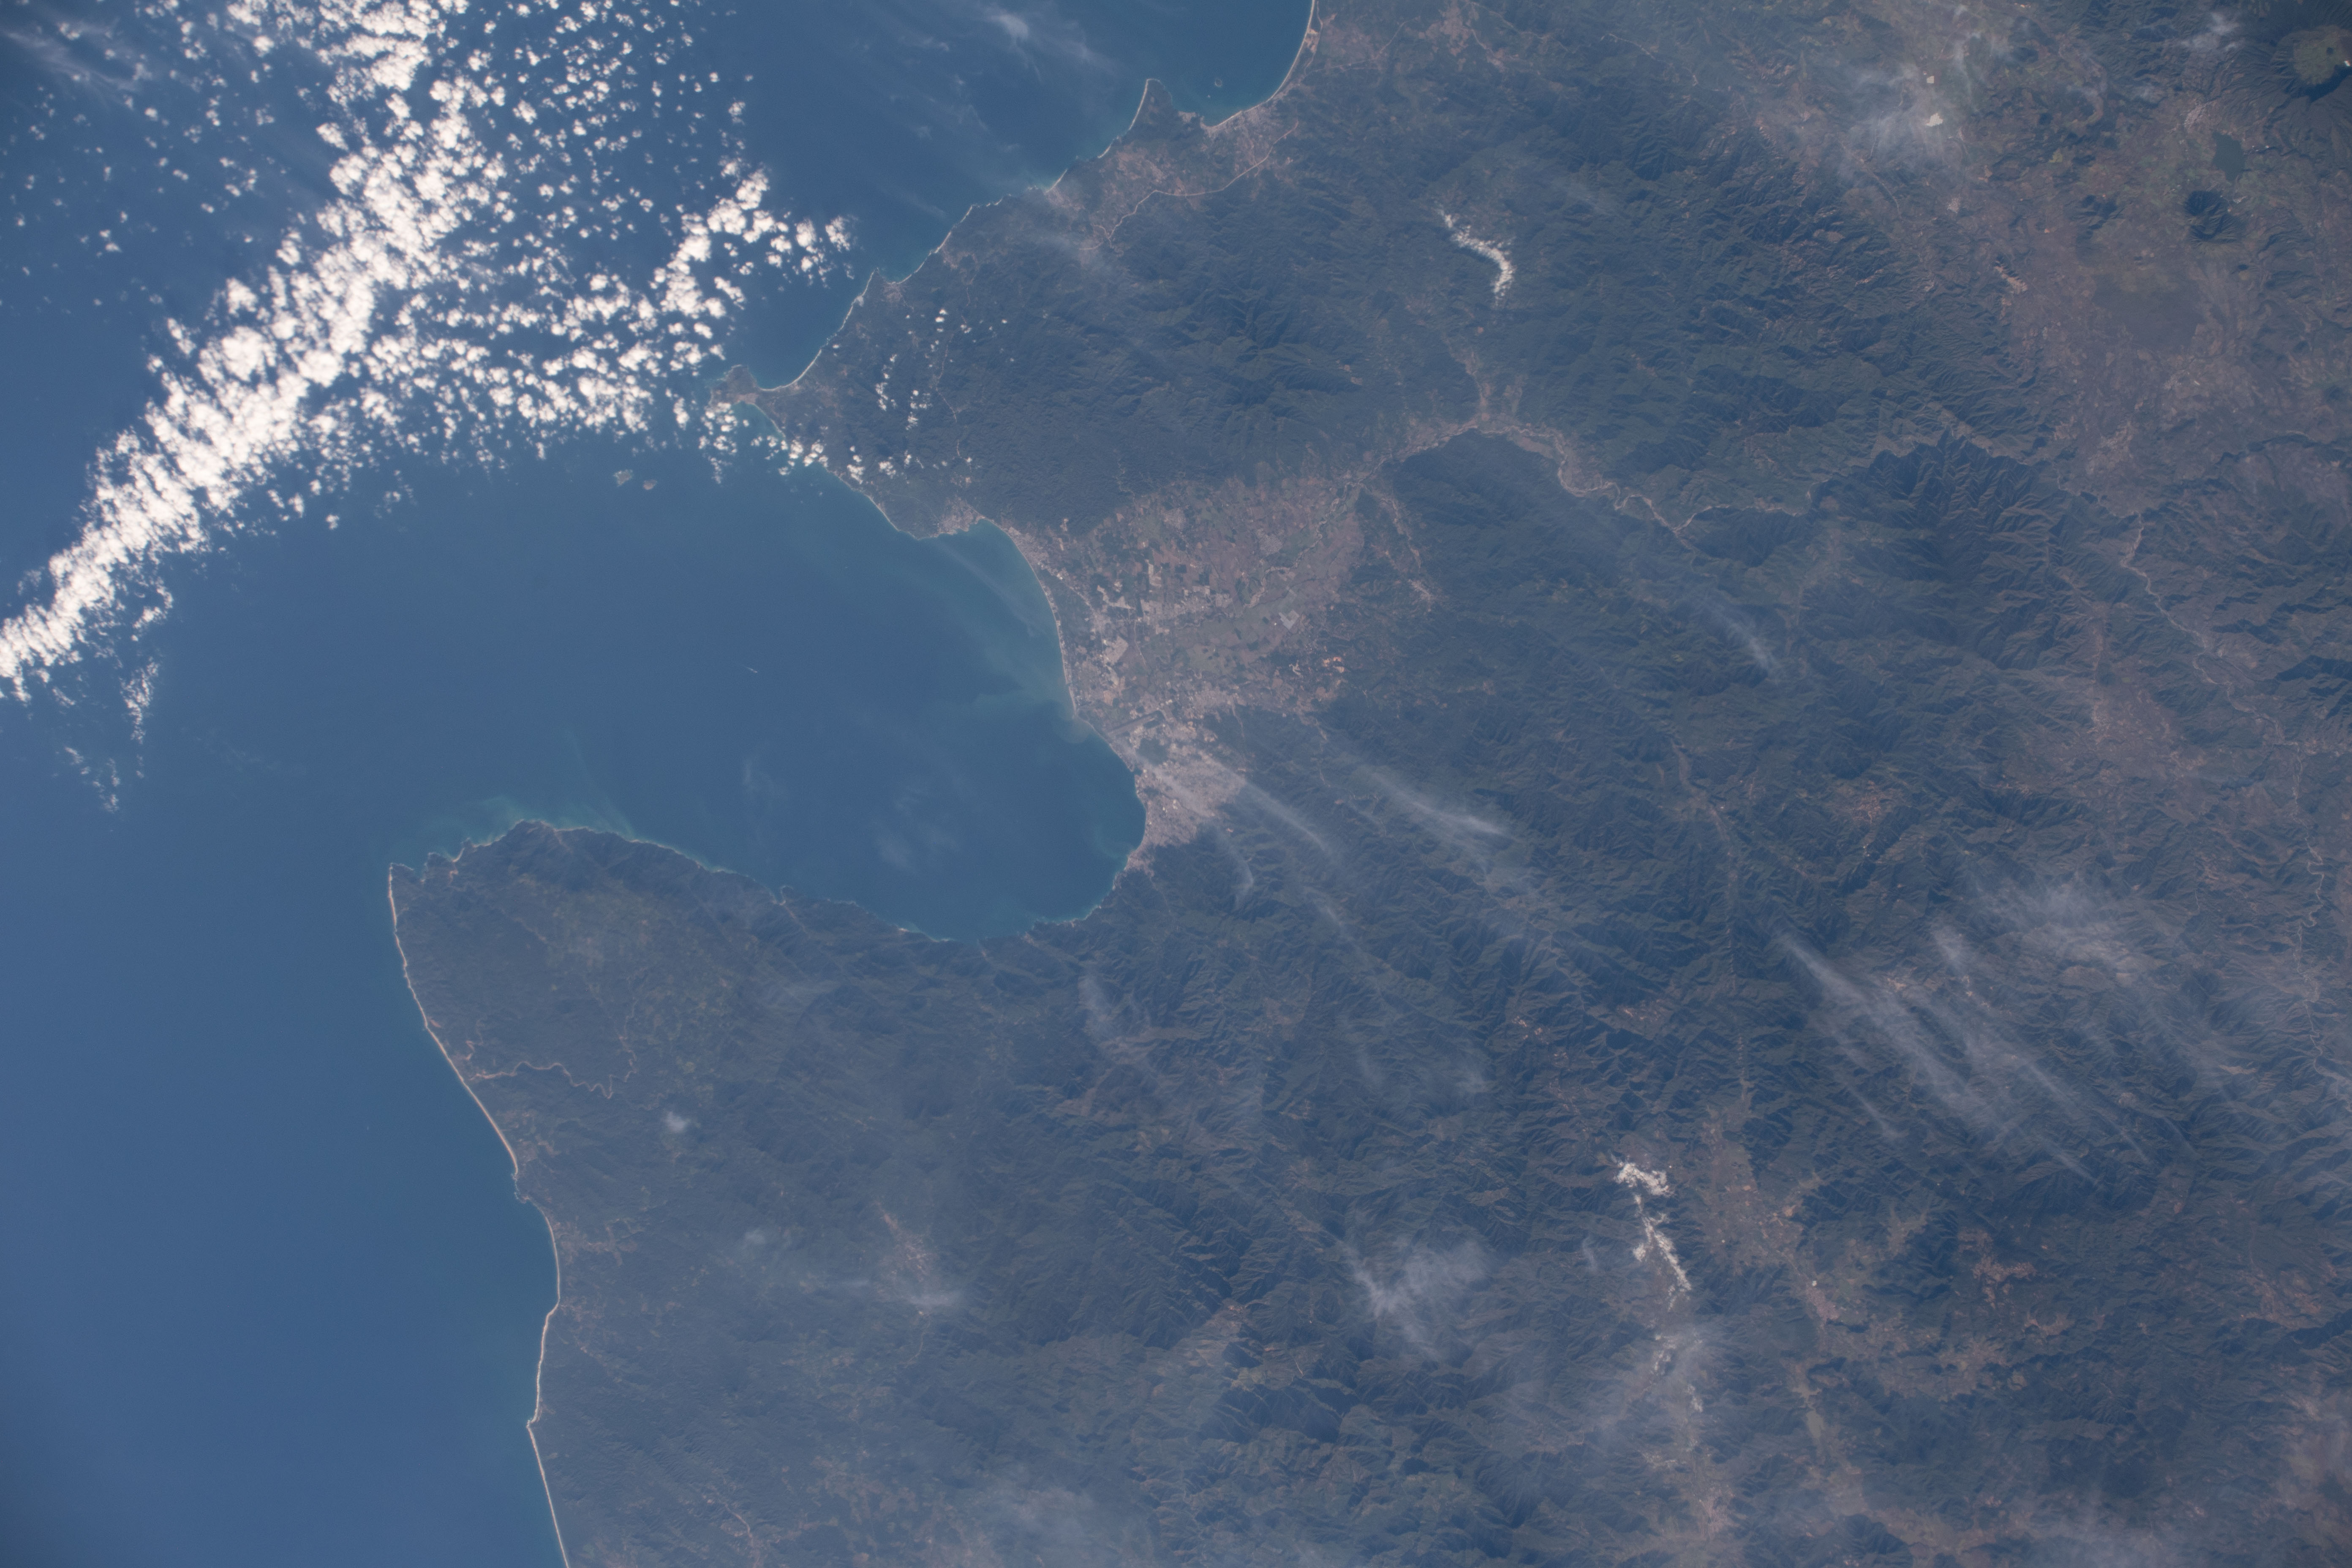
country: MEXICO
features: BANDERAS BAY, COAST, PUERTO VALLARTA
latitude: 20.7
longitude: -105.3
